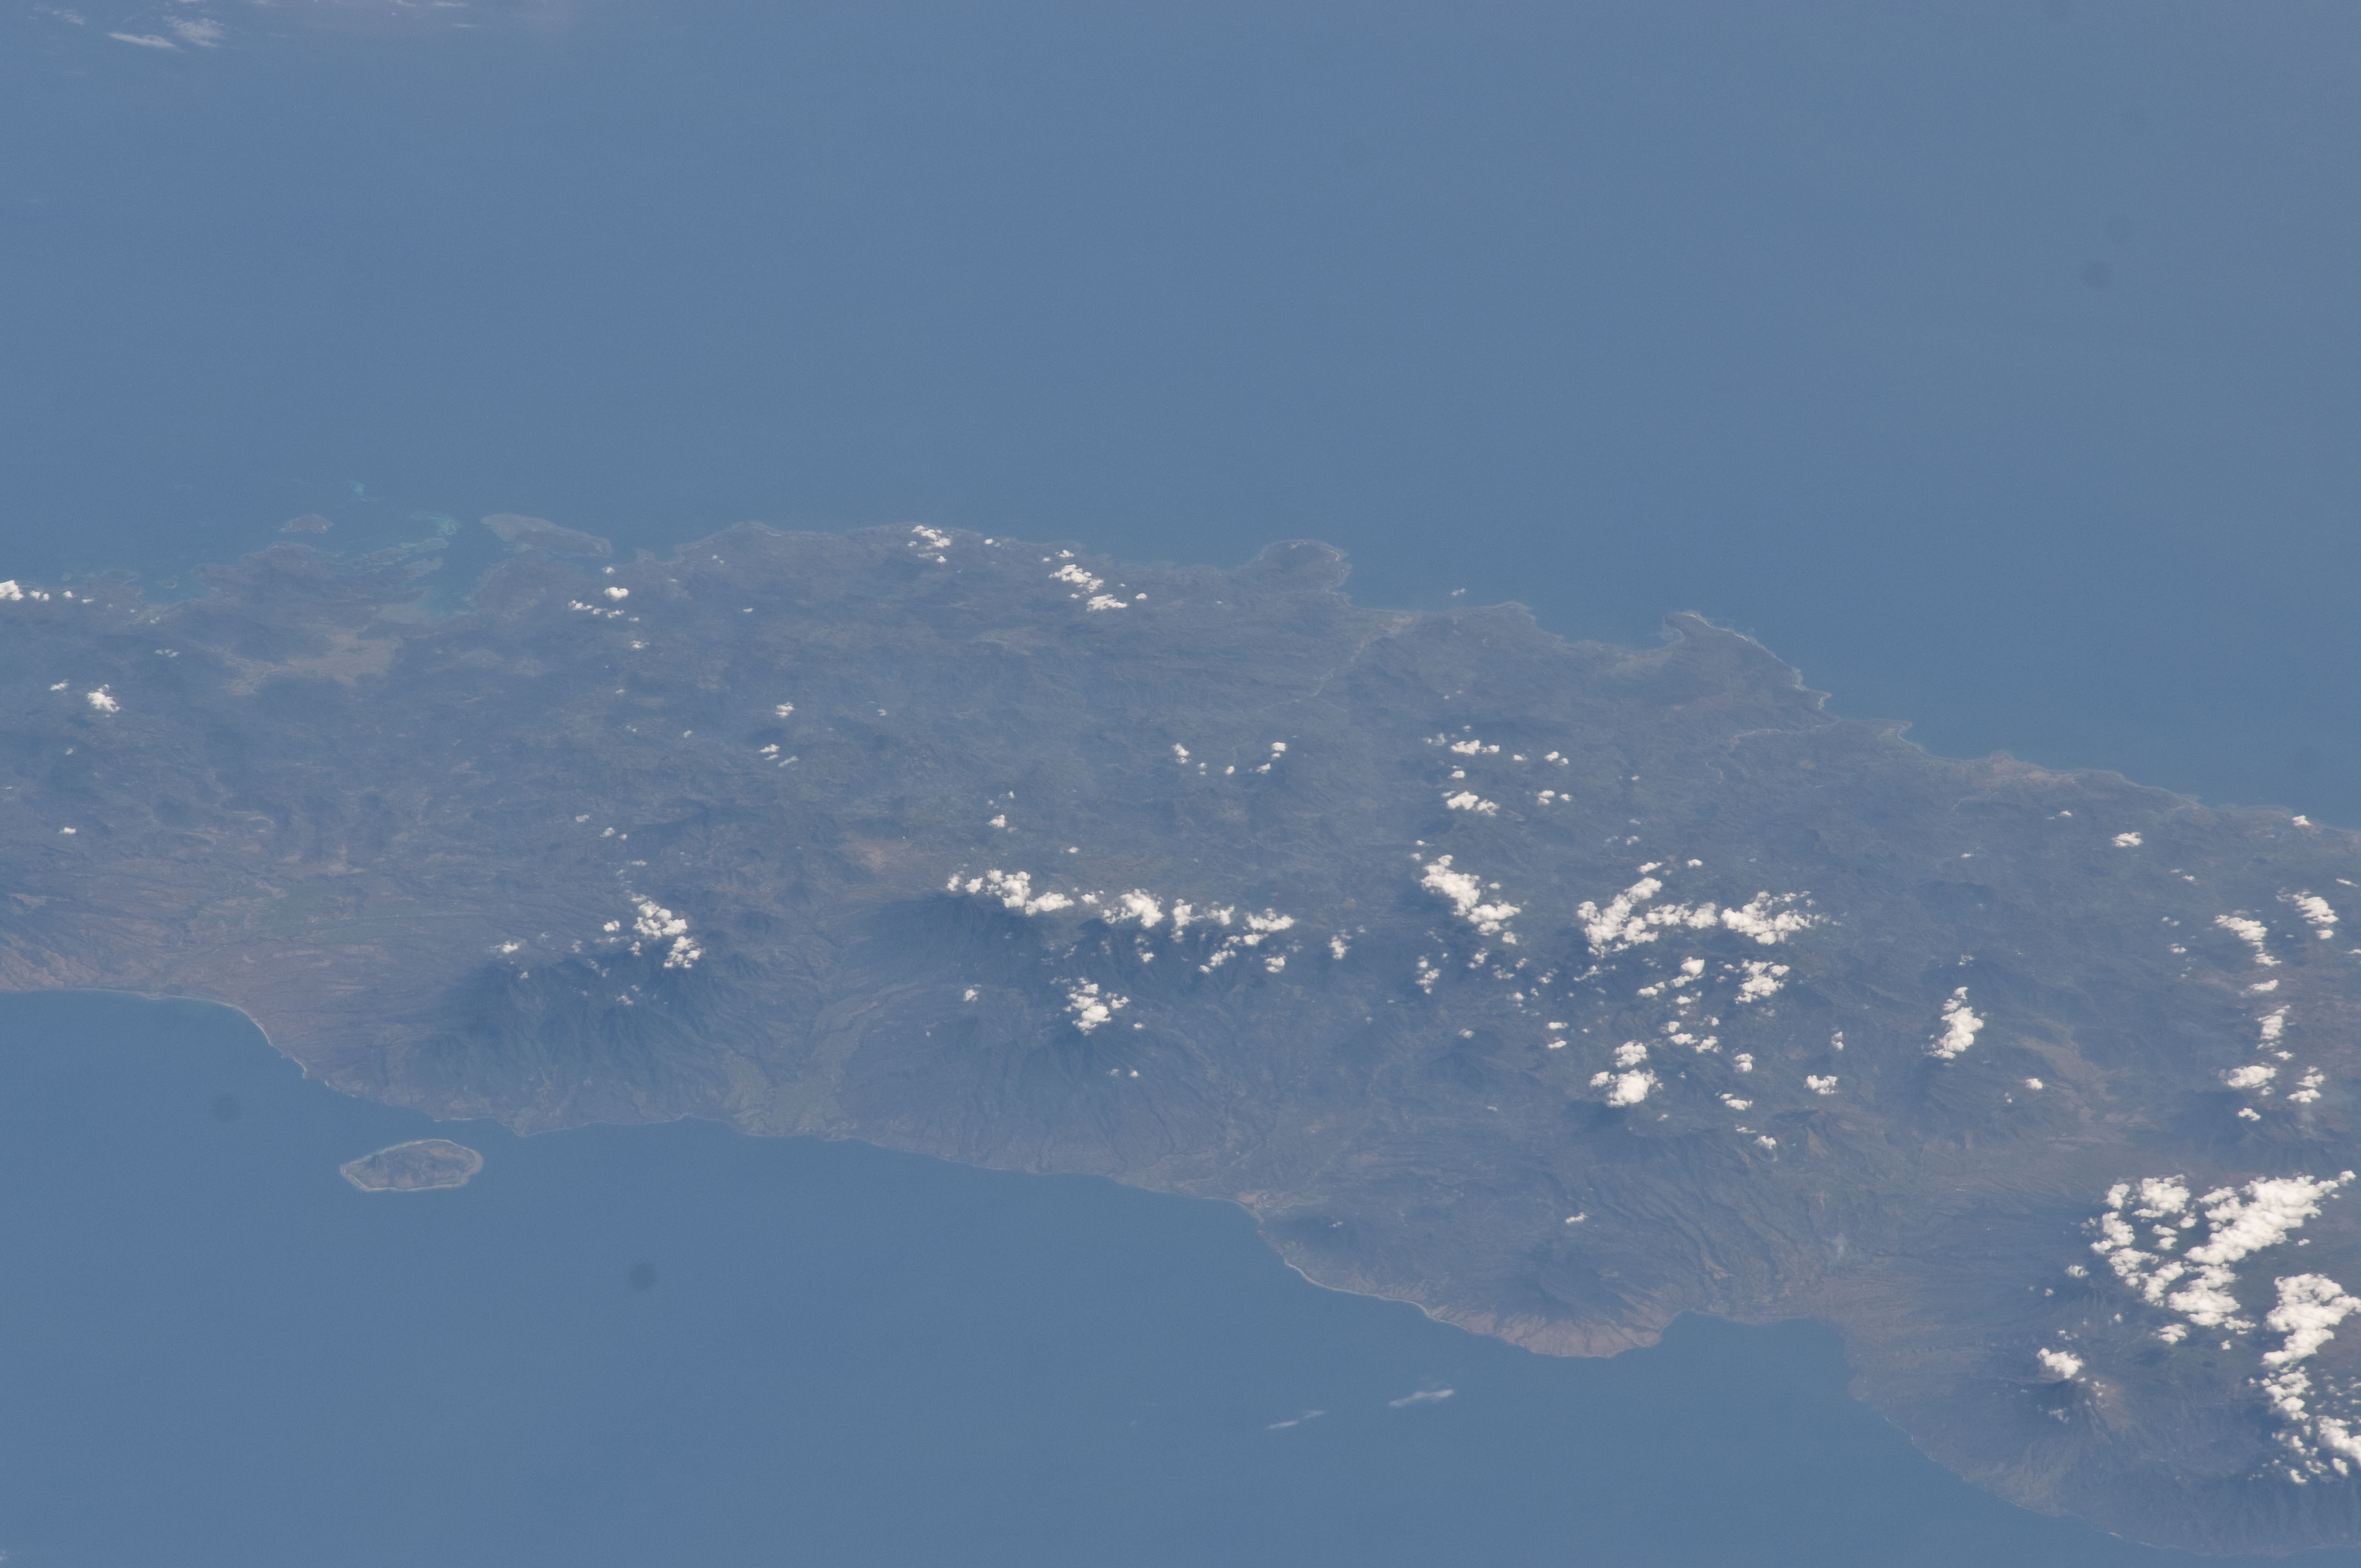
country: INDONESIA
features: LESSER SUNDA I., FLORES, INDIAN O.
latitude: -8.6
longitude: 120.5
